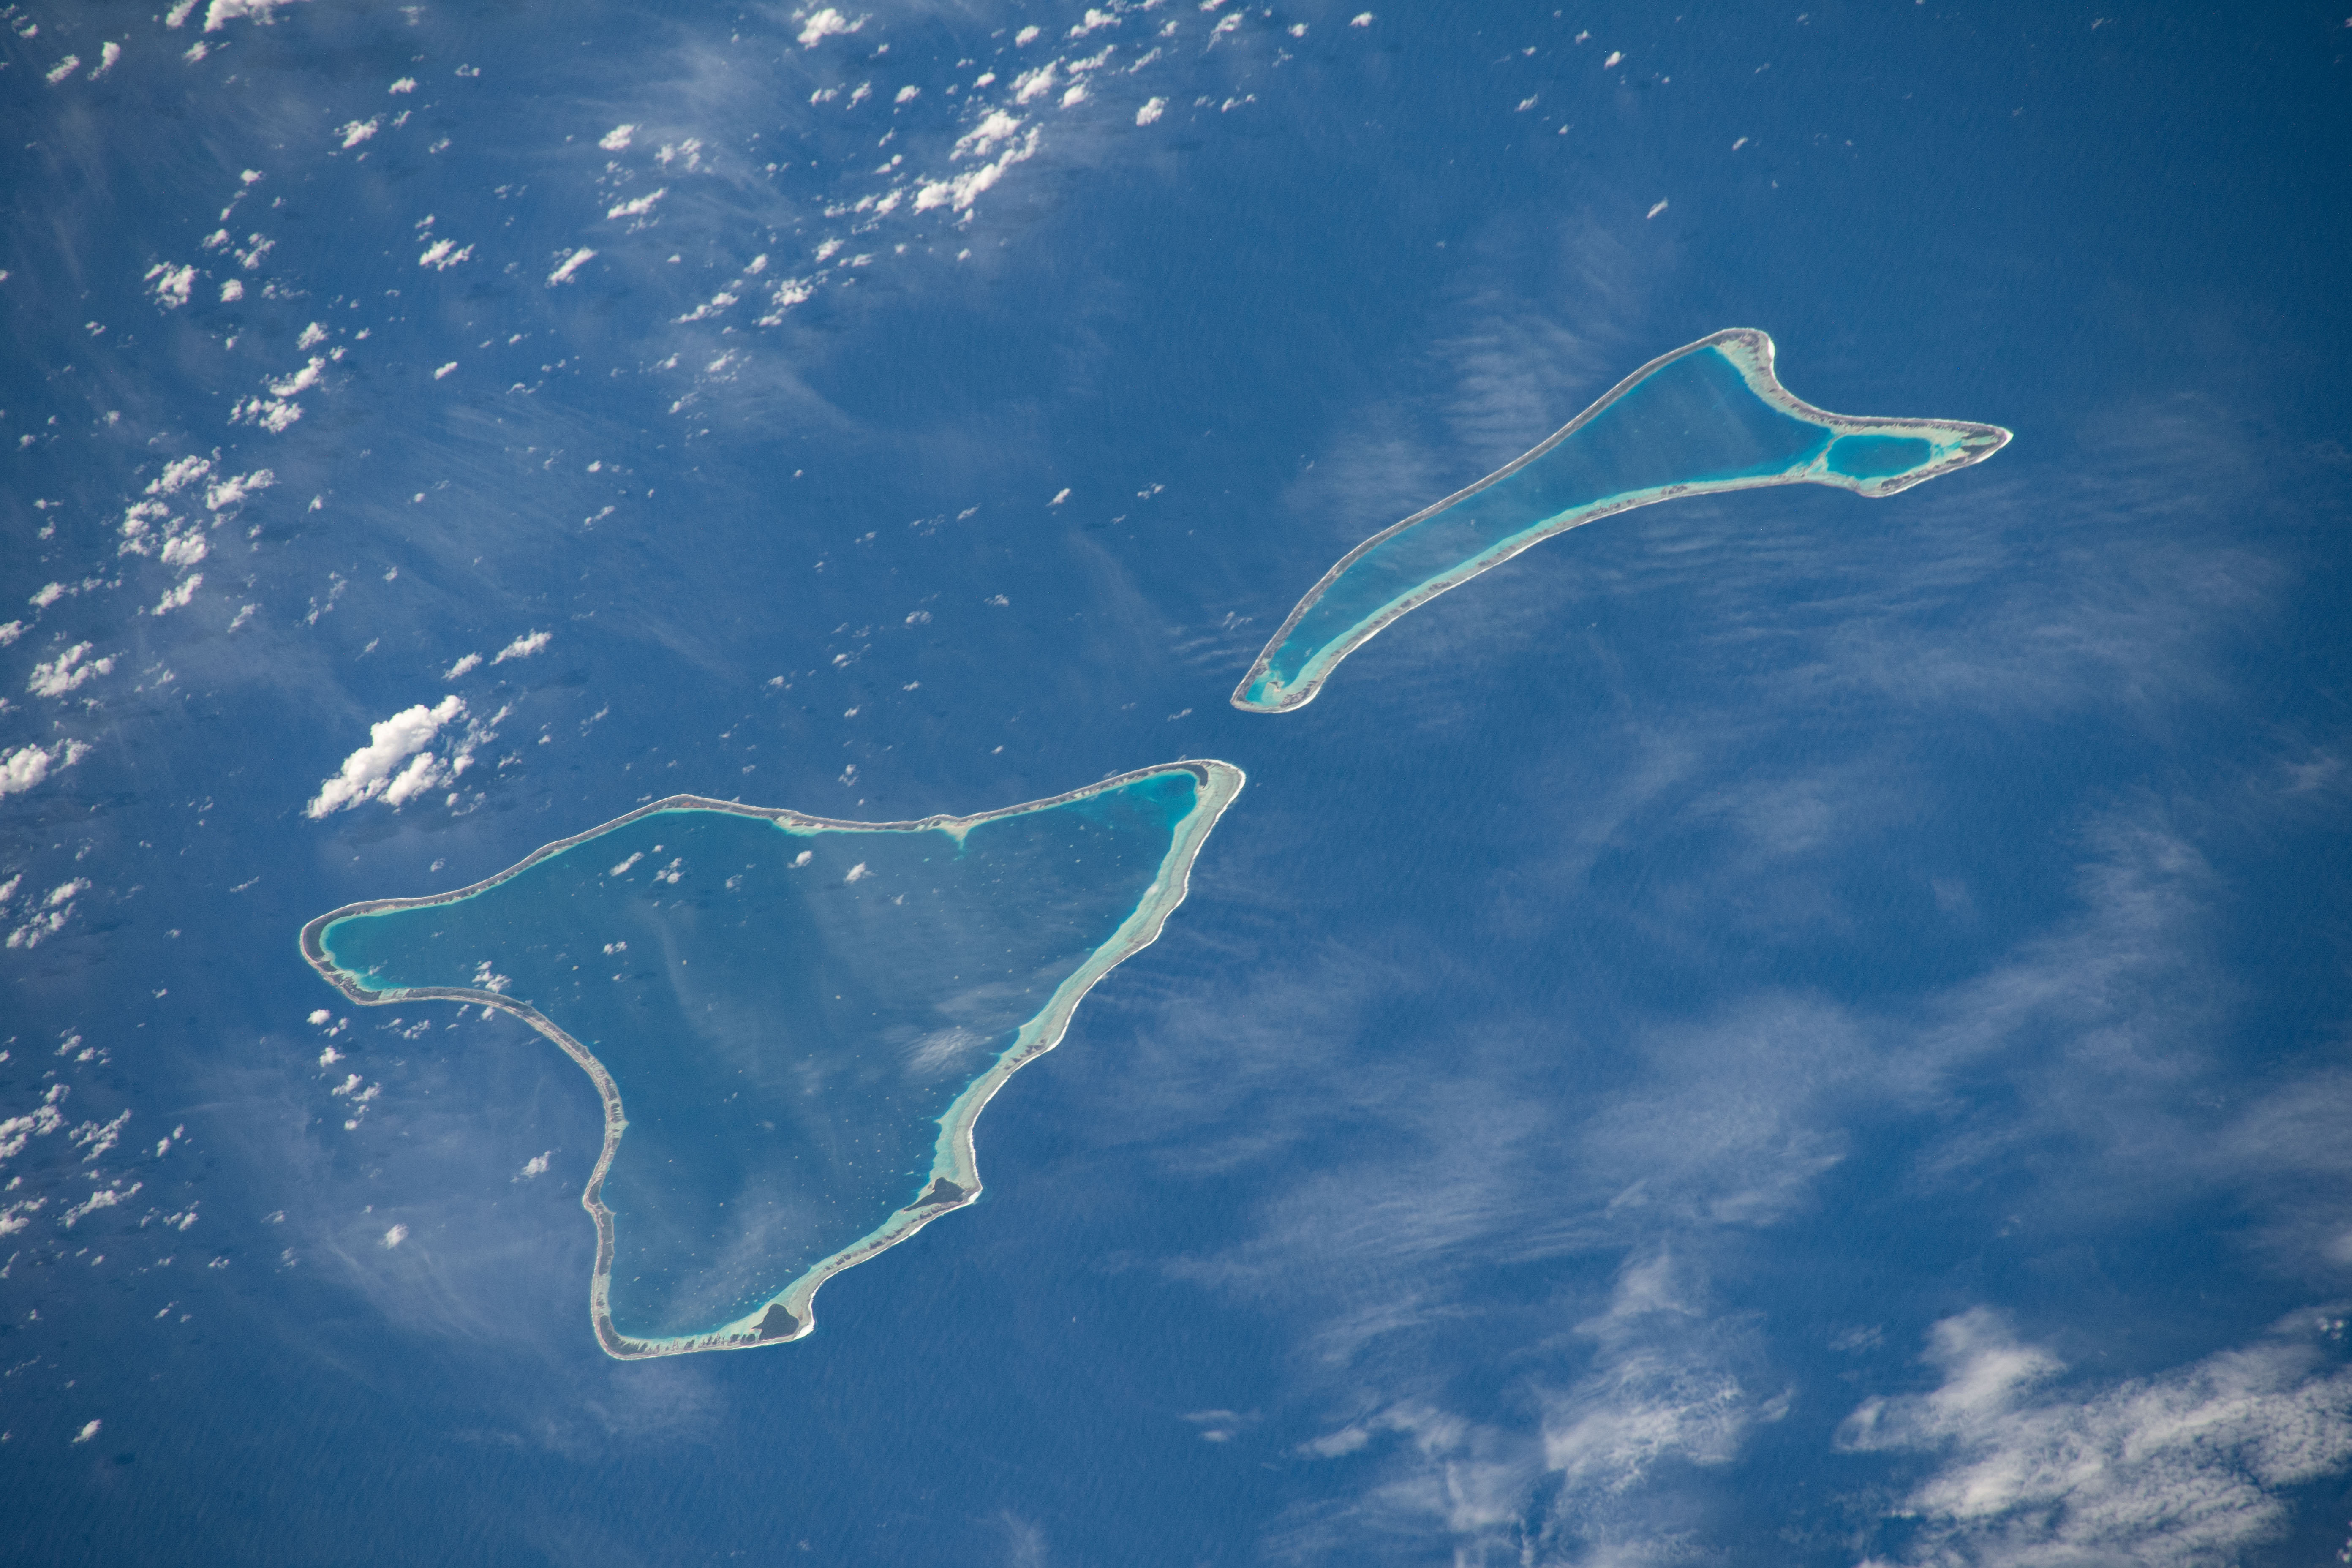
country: TUAMOTU_ARCHIPELAGO
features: OCEAN, ATOLL, CLOUDS,ISLAND
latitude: -18.1
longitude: -142.2
